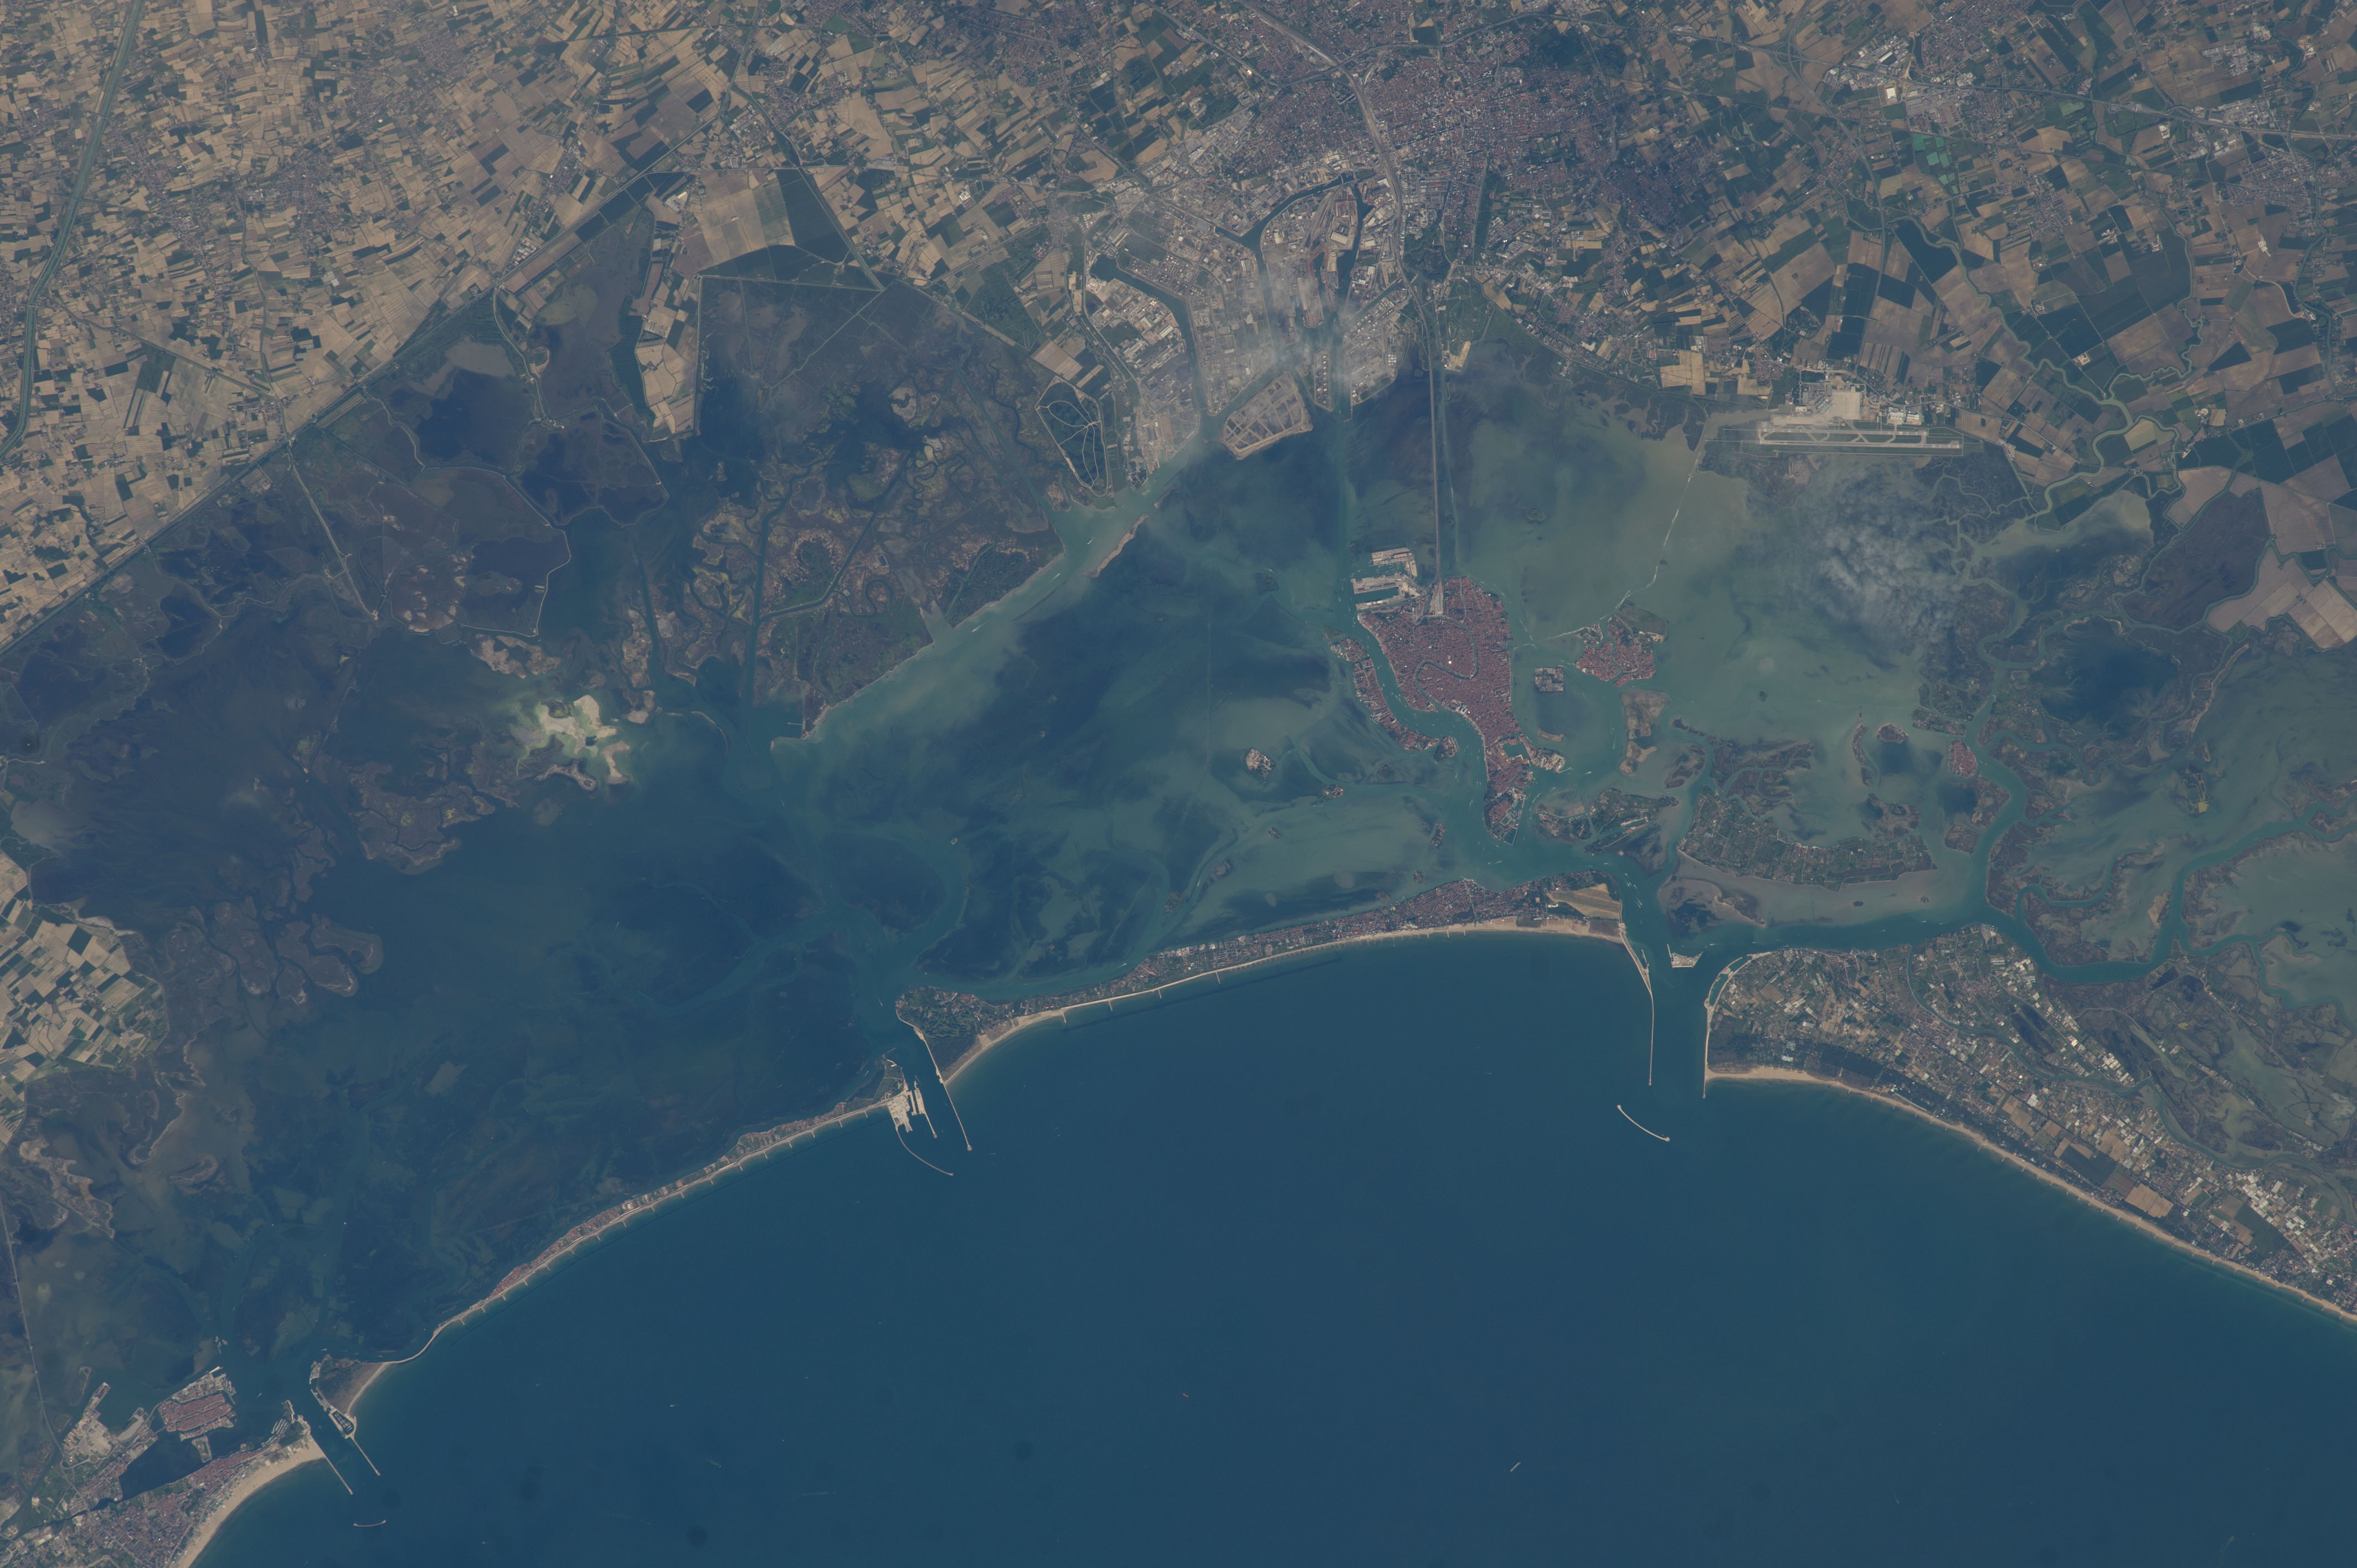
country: ITALY
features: VENETIAN LAGOON, CHIOGGIA CIY, VENICE CITY
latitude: 45.4
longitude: 12.3
